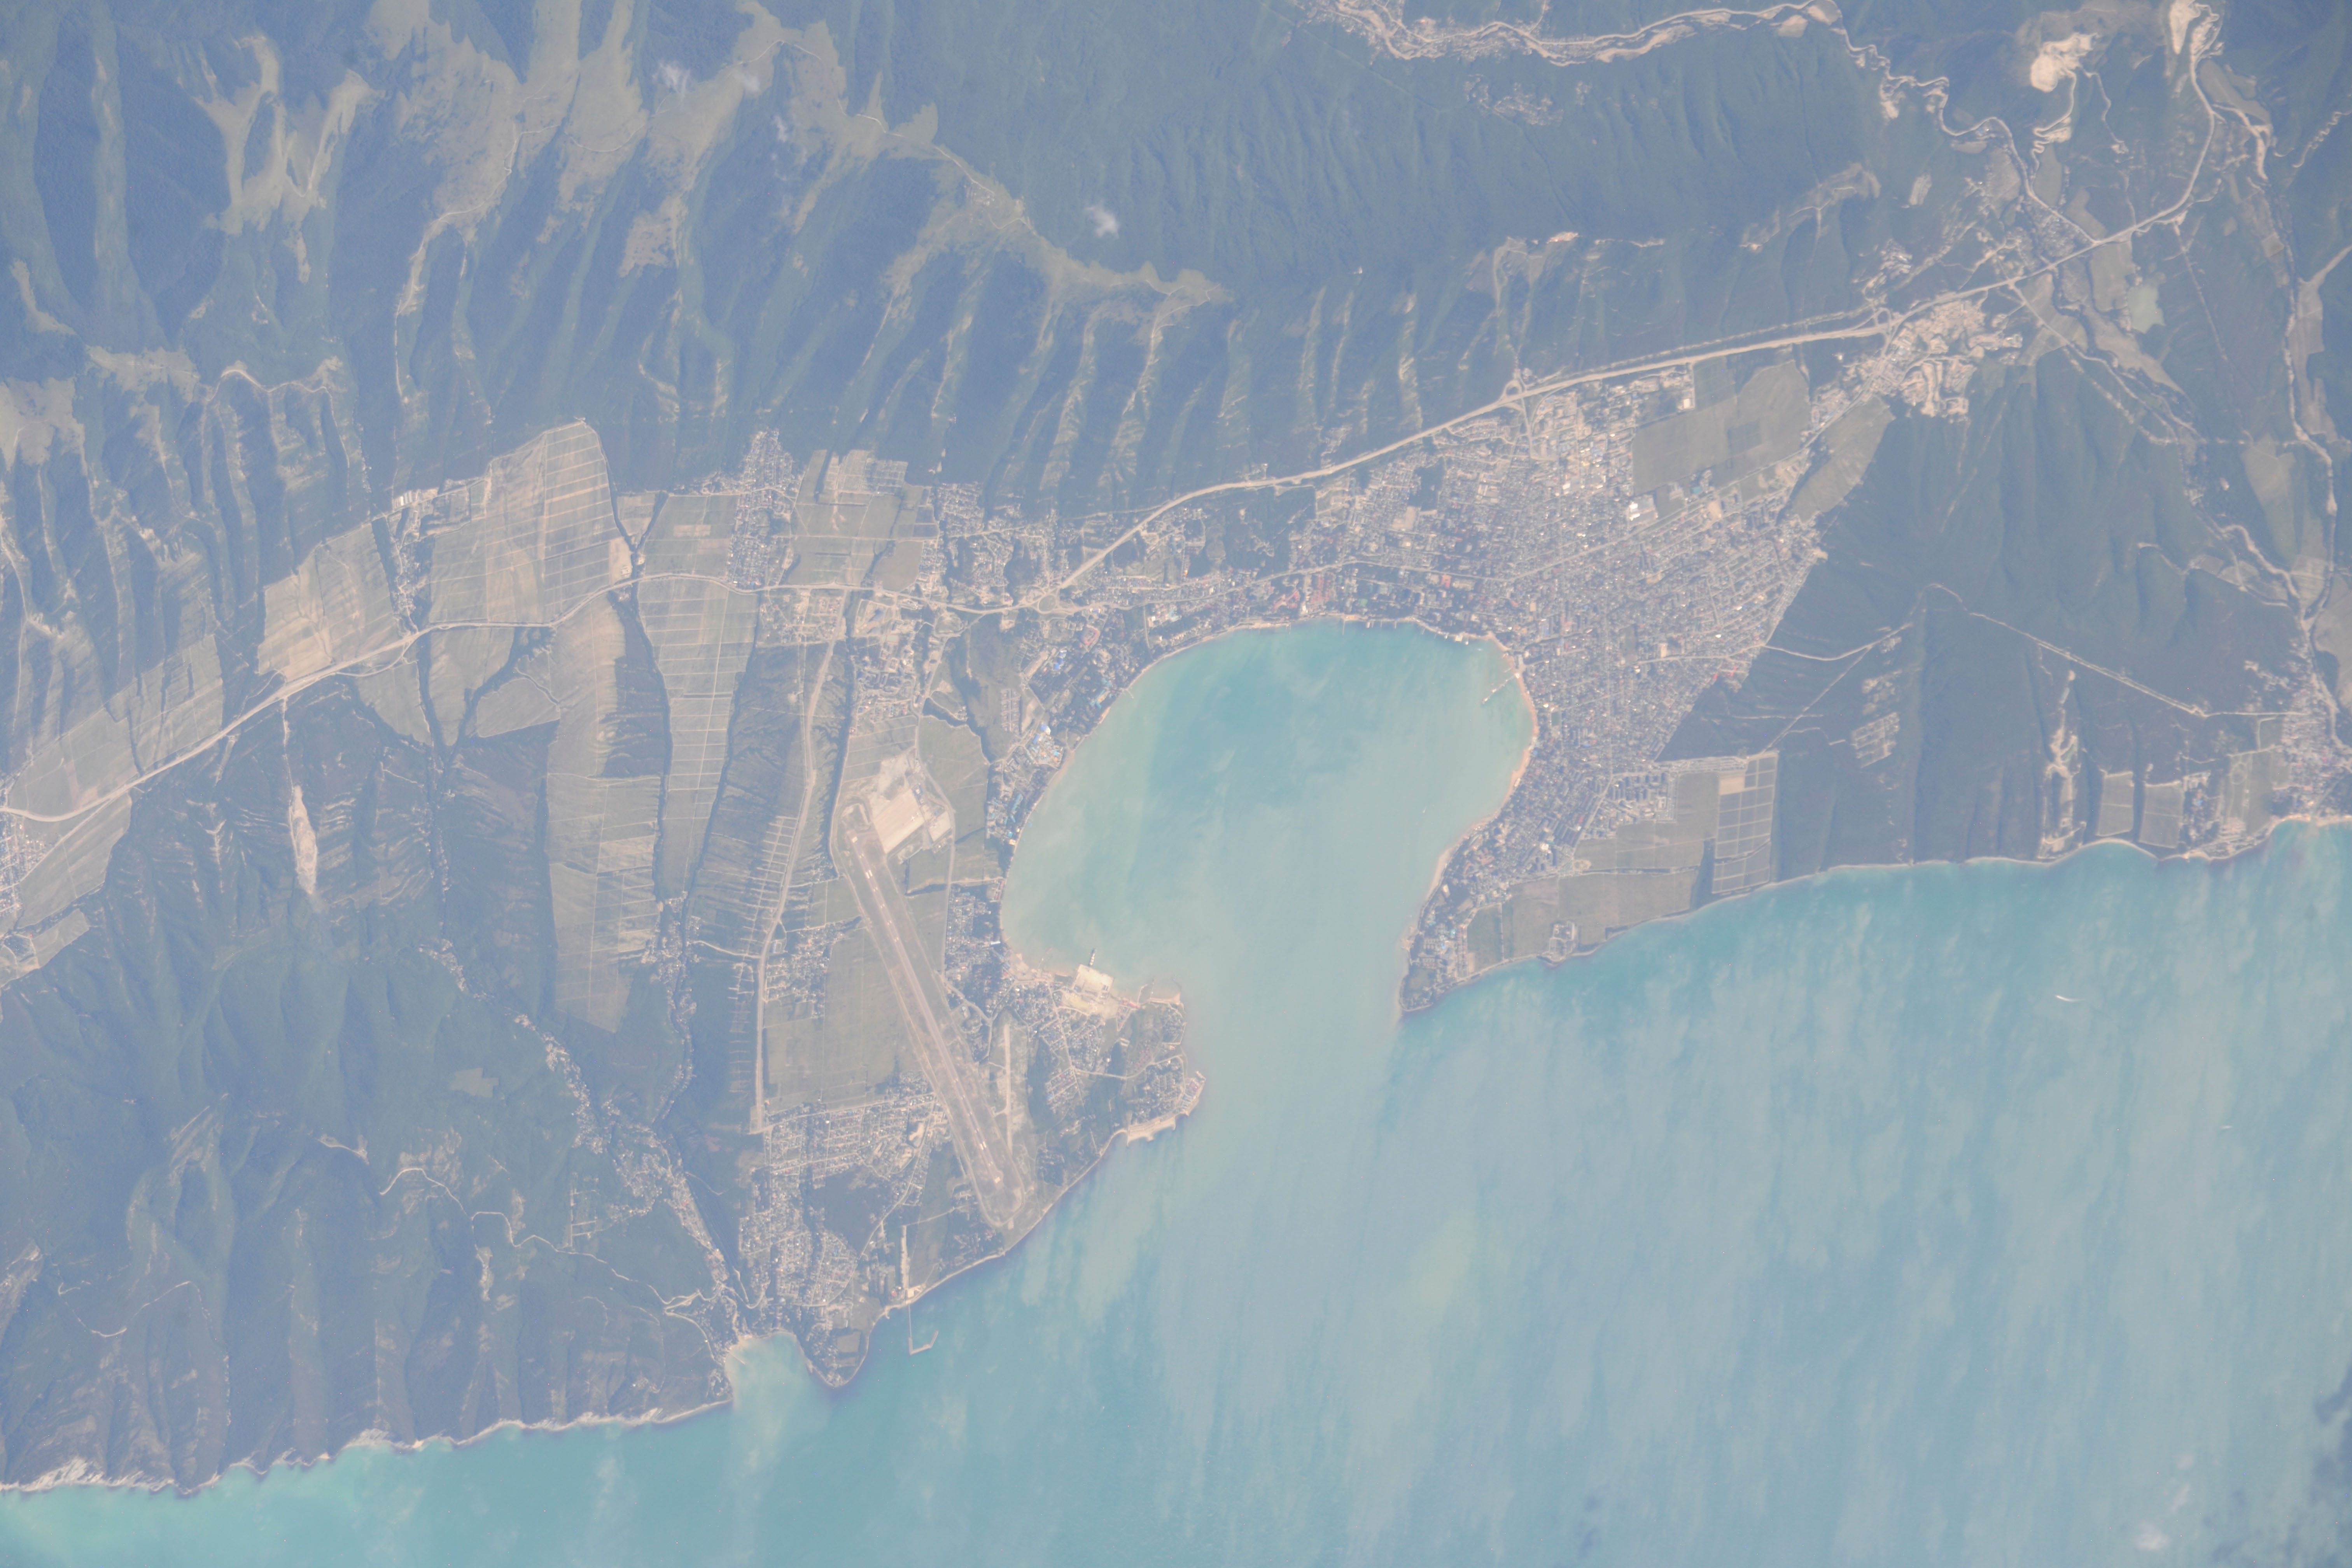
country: RUSSIAN FEDERATION
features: BLACK S., SUNGLINT, W. CAUCASUS MTS., GELENDZHIK, AIRPORT
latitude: 44.5
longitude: 37.9
